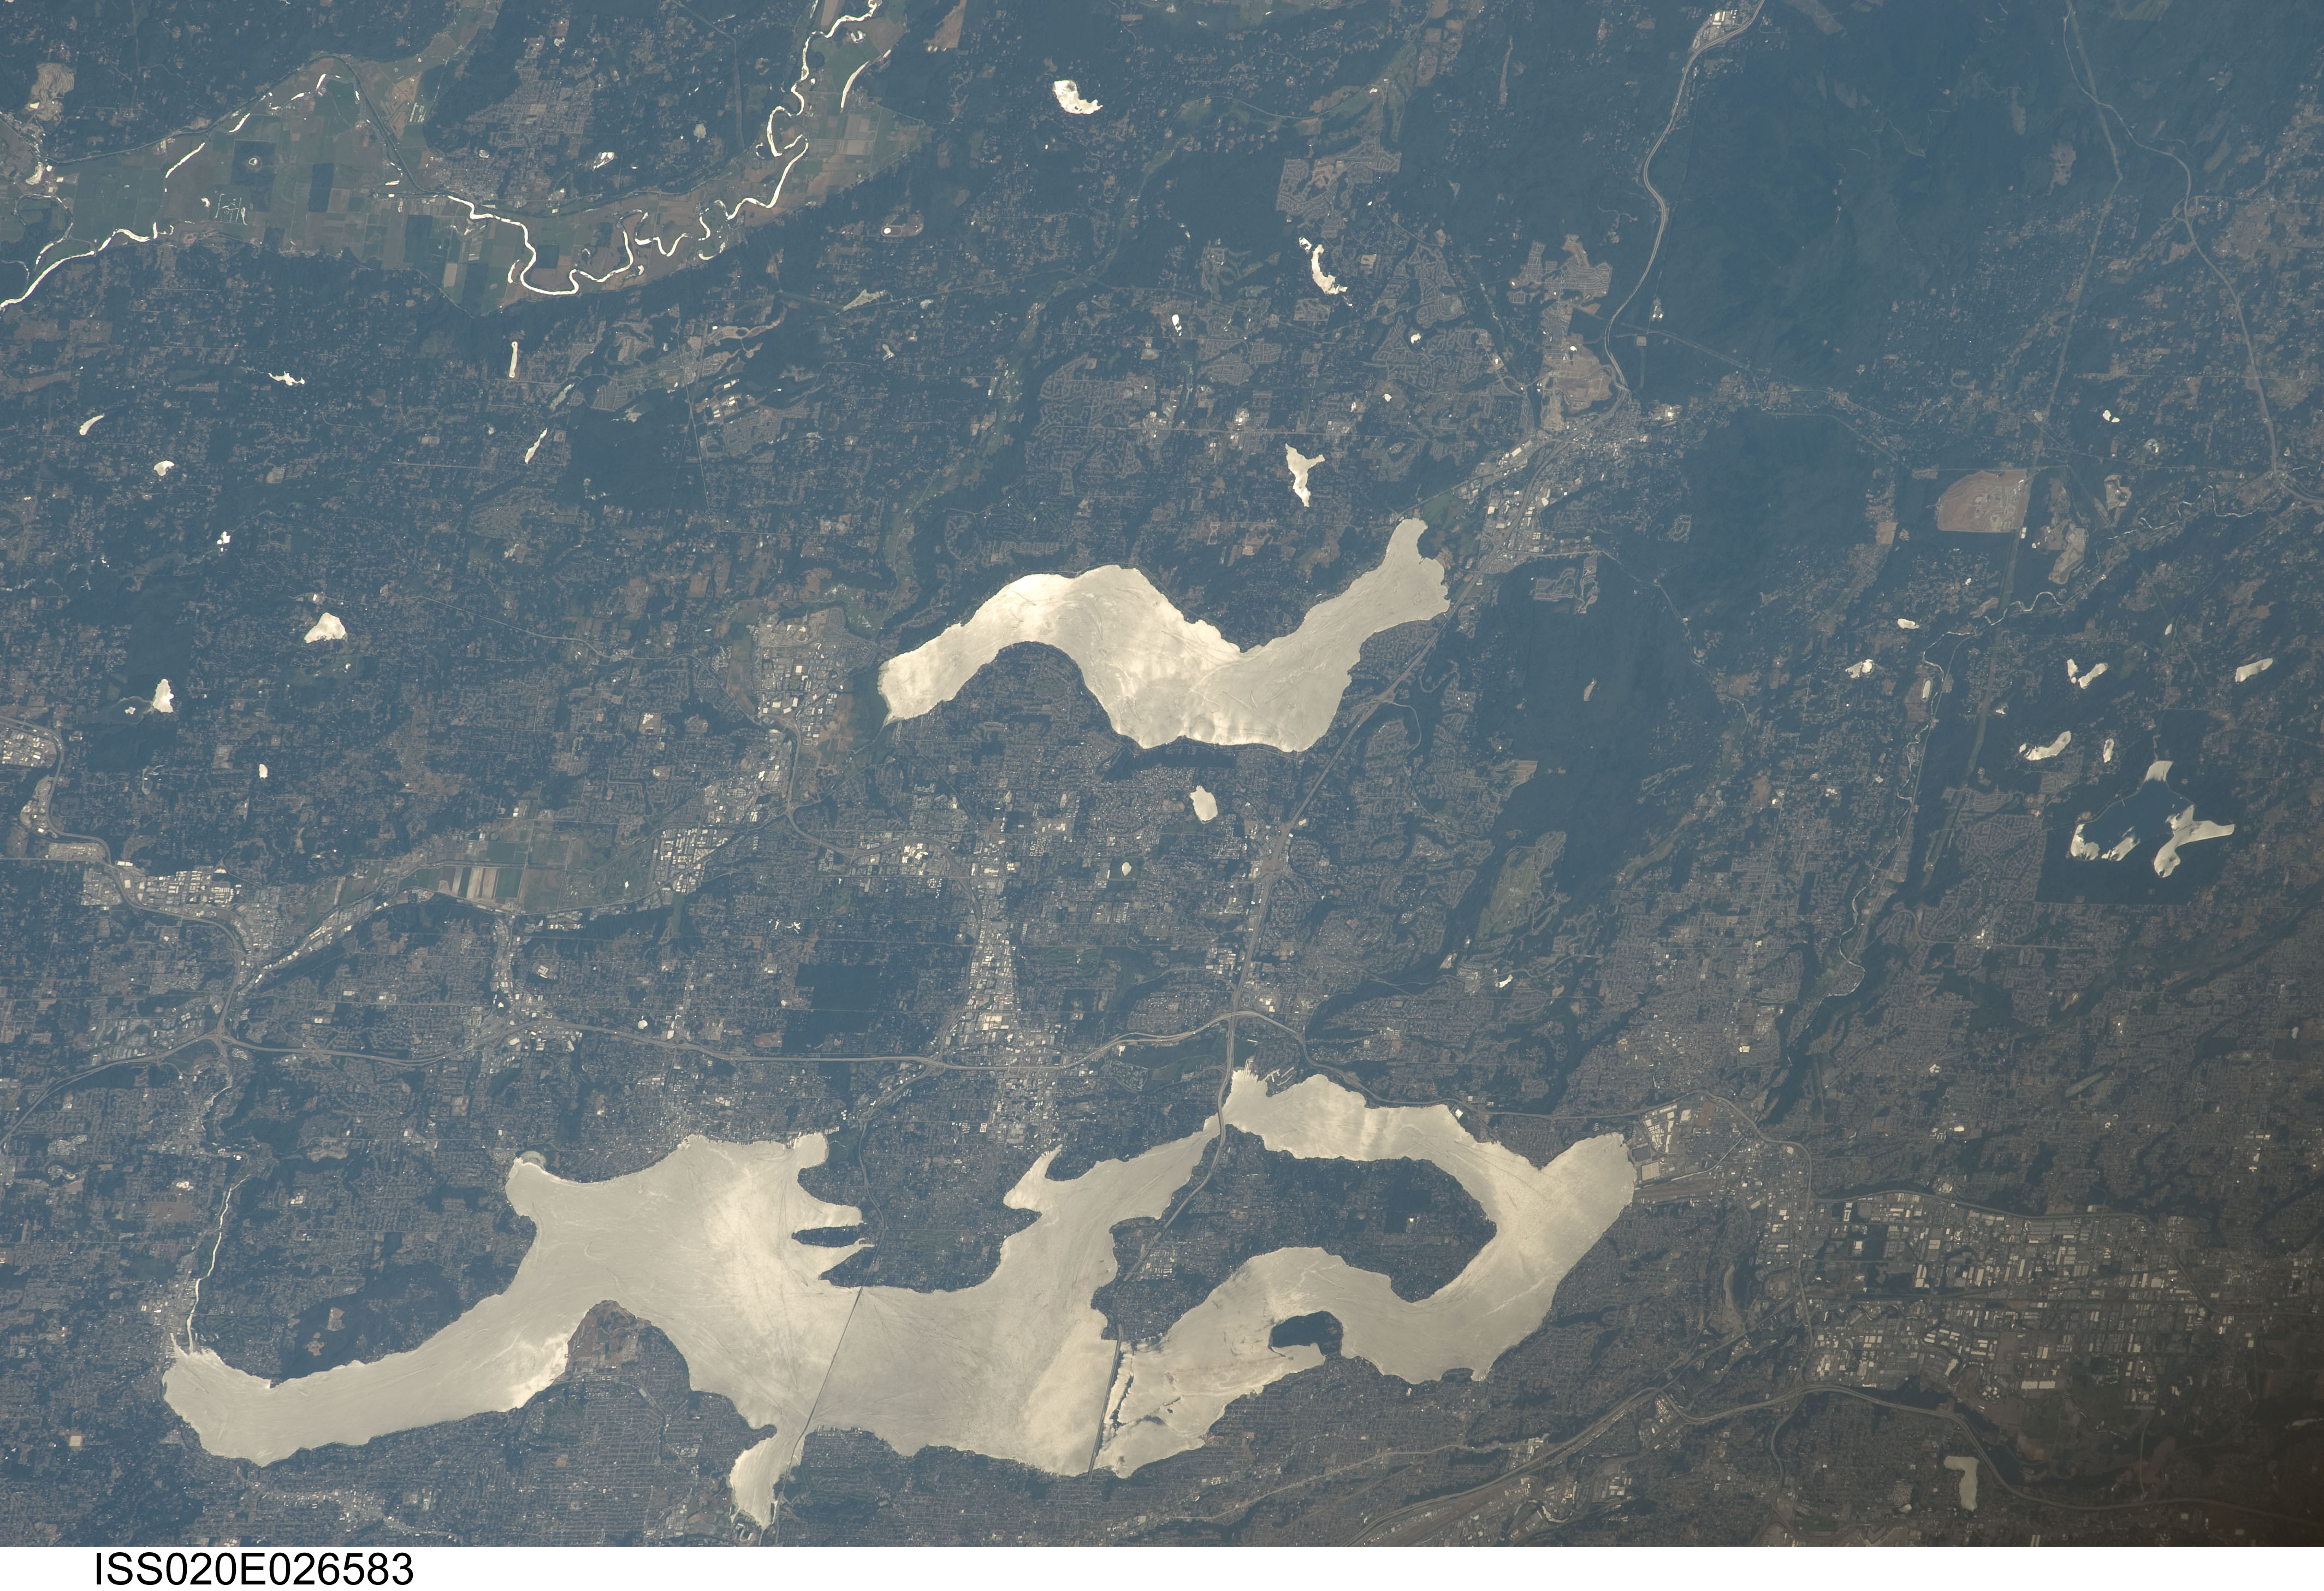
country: USA-WASHINGTON
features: BELLEVUE, L. WASHINGTON, L. SAMMAMISH, SNOQUALMIE R., GLINT
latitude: 47.6
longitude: -122.1
